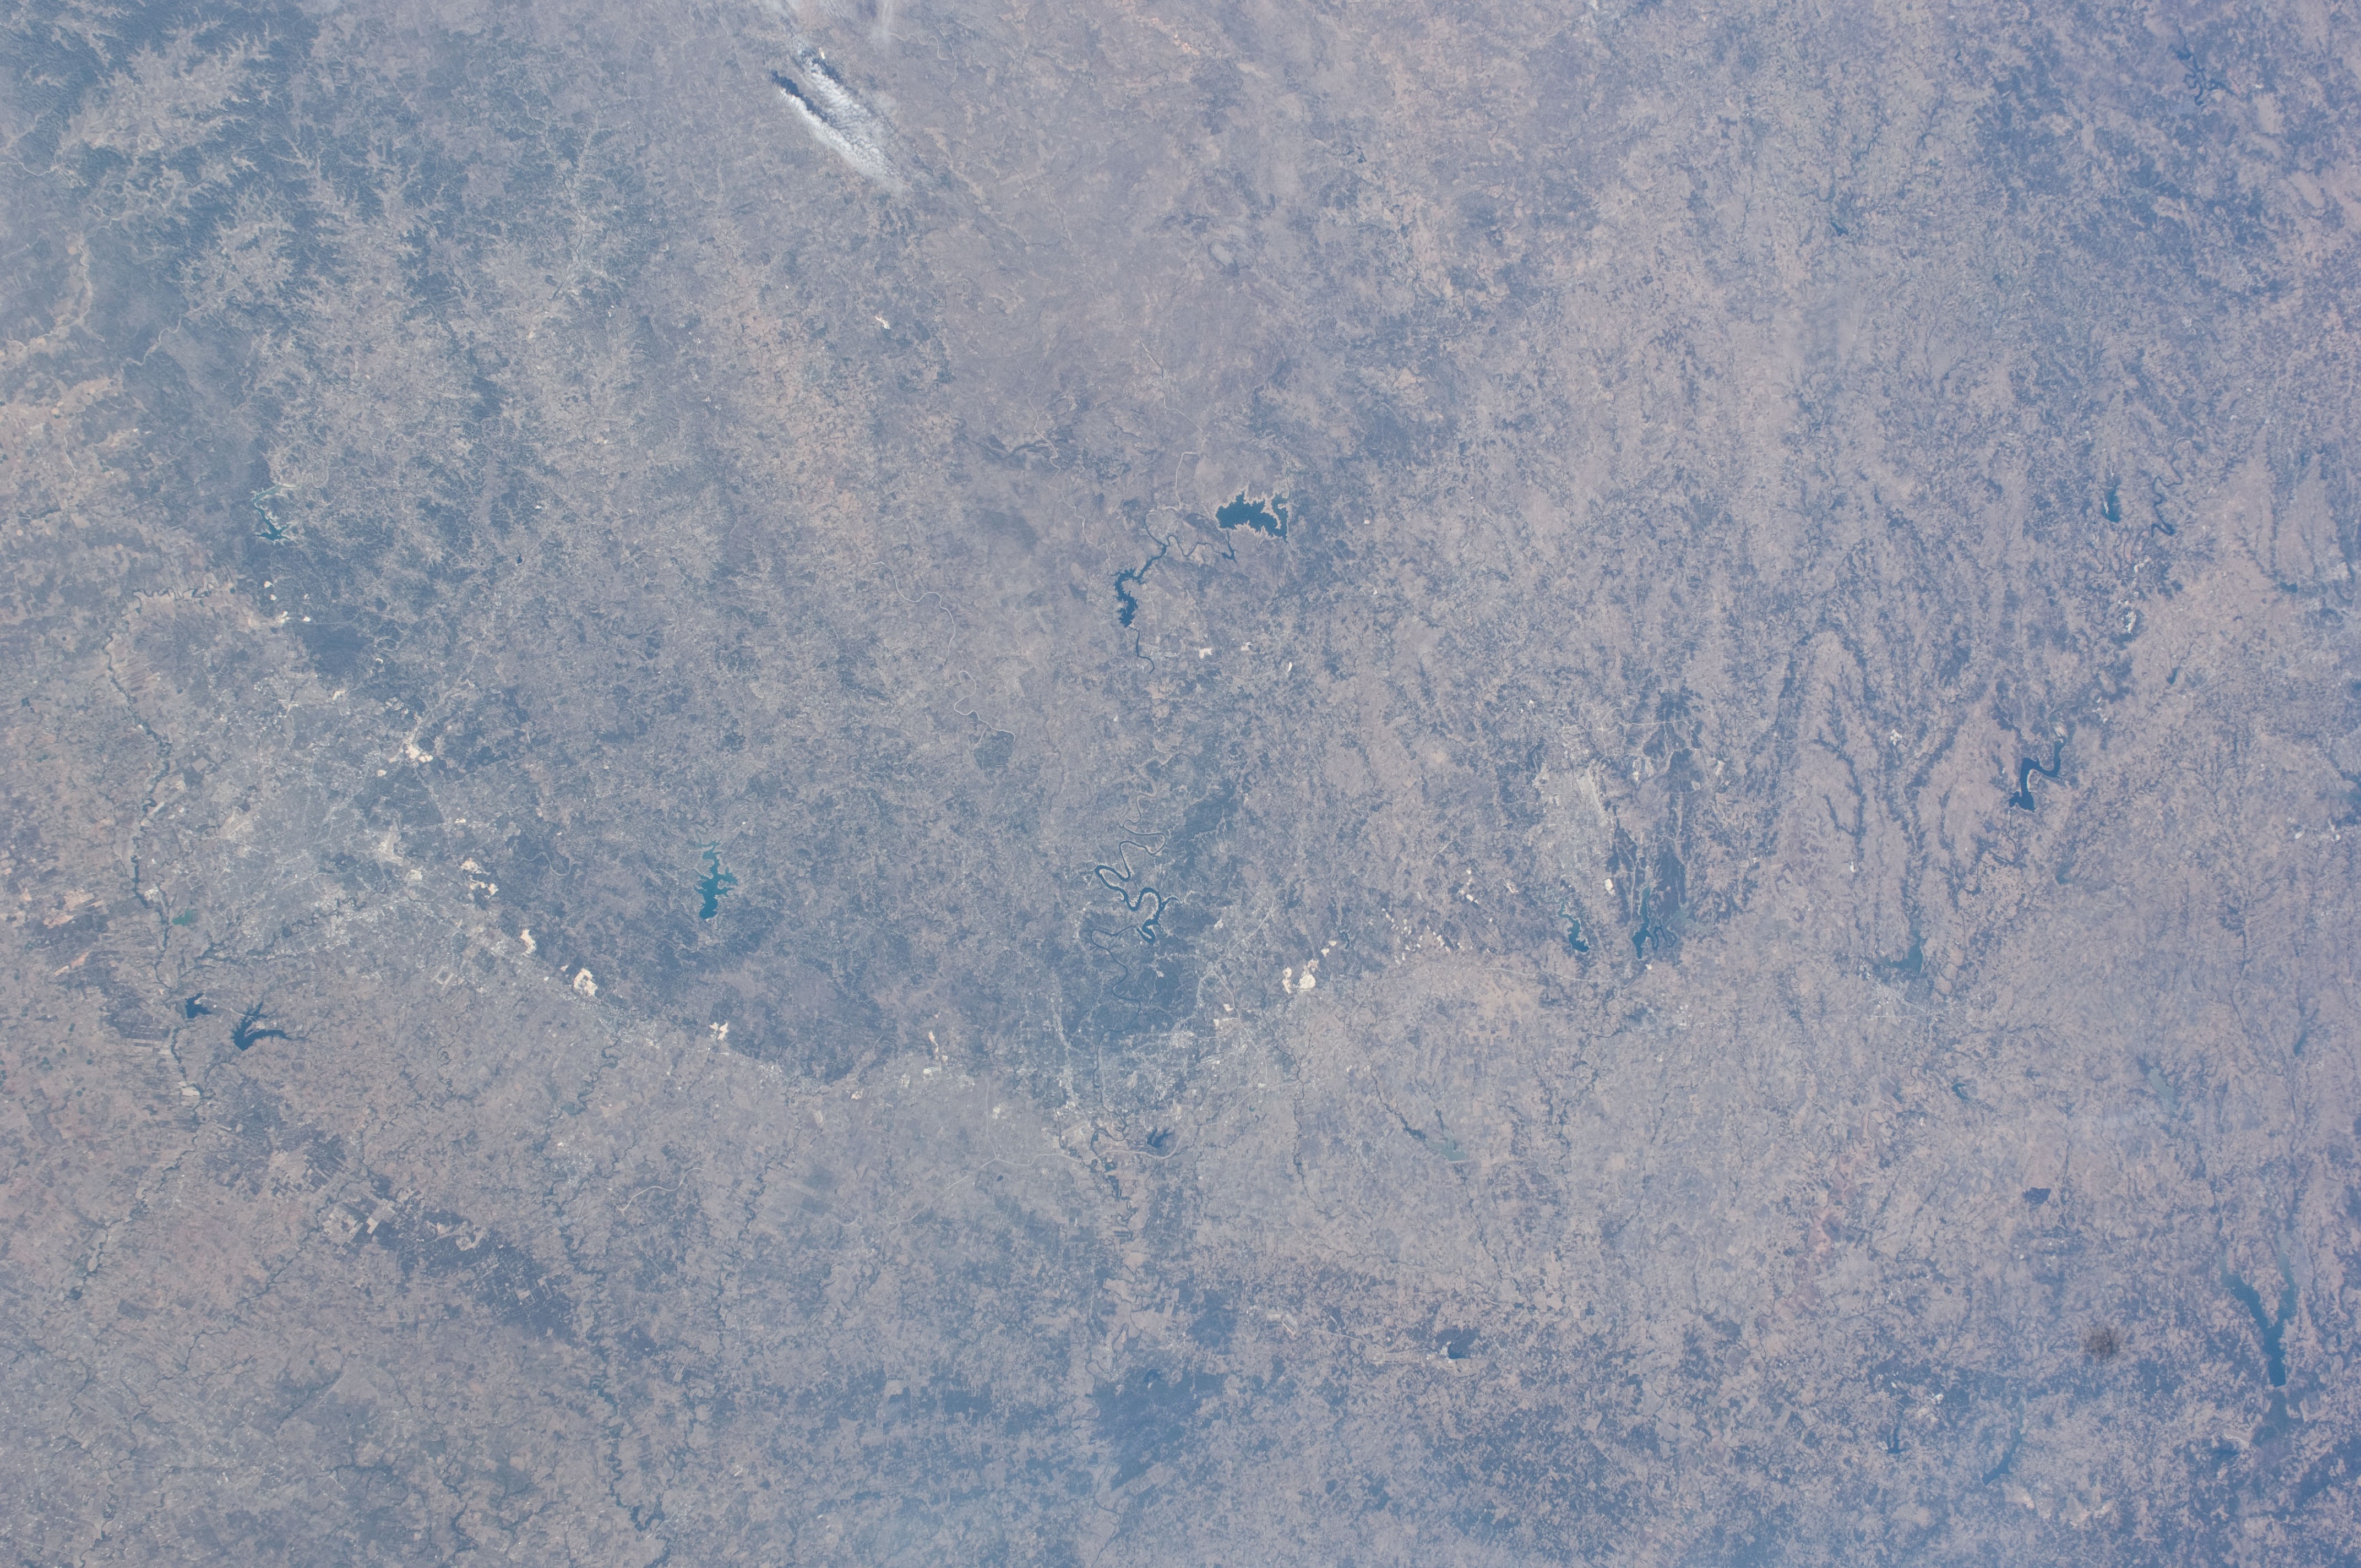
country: USA-TEXAS
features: EDWARDS PLAT., BALCONES ESCARP., SAN ANTONIO, AUSTION, LAKES, SMOKE PLUMES
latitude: 30.5
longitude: -98.0
